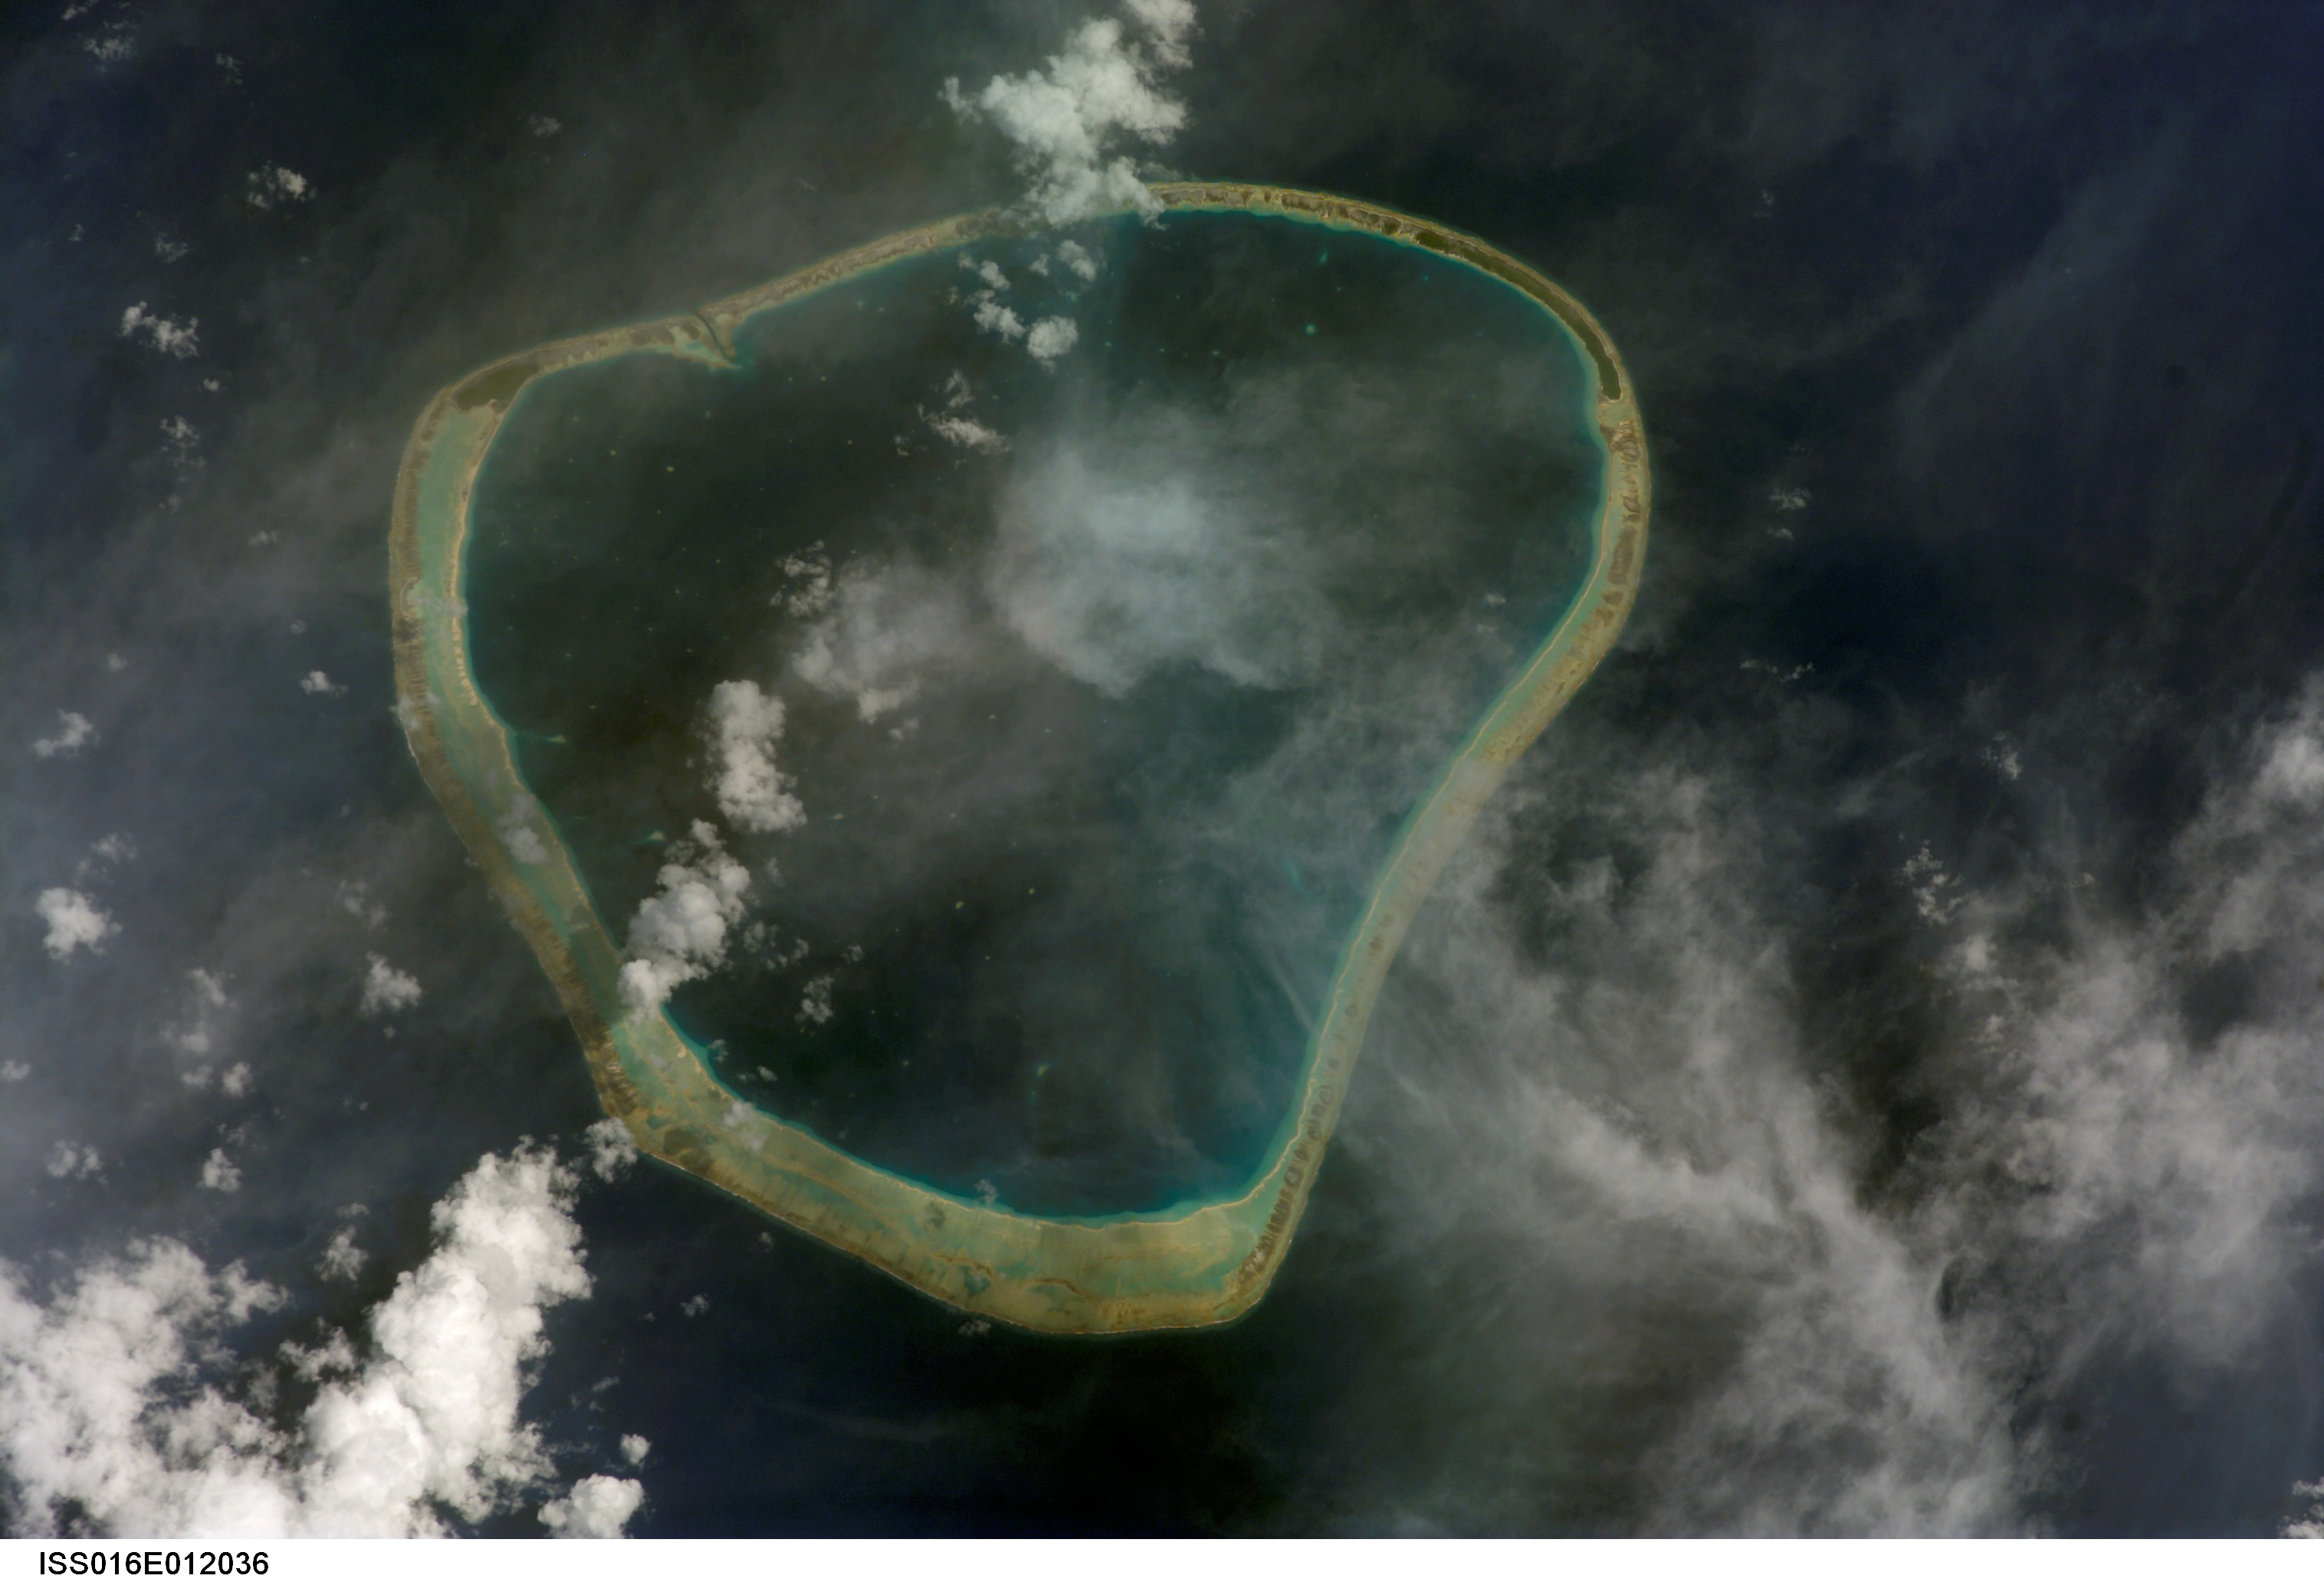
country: TUAMOTU ARCHIPELAGO
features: MOTUTUNGA ATOLL, S. PACIFIC O.
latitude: -17.1
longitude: -144.4
